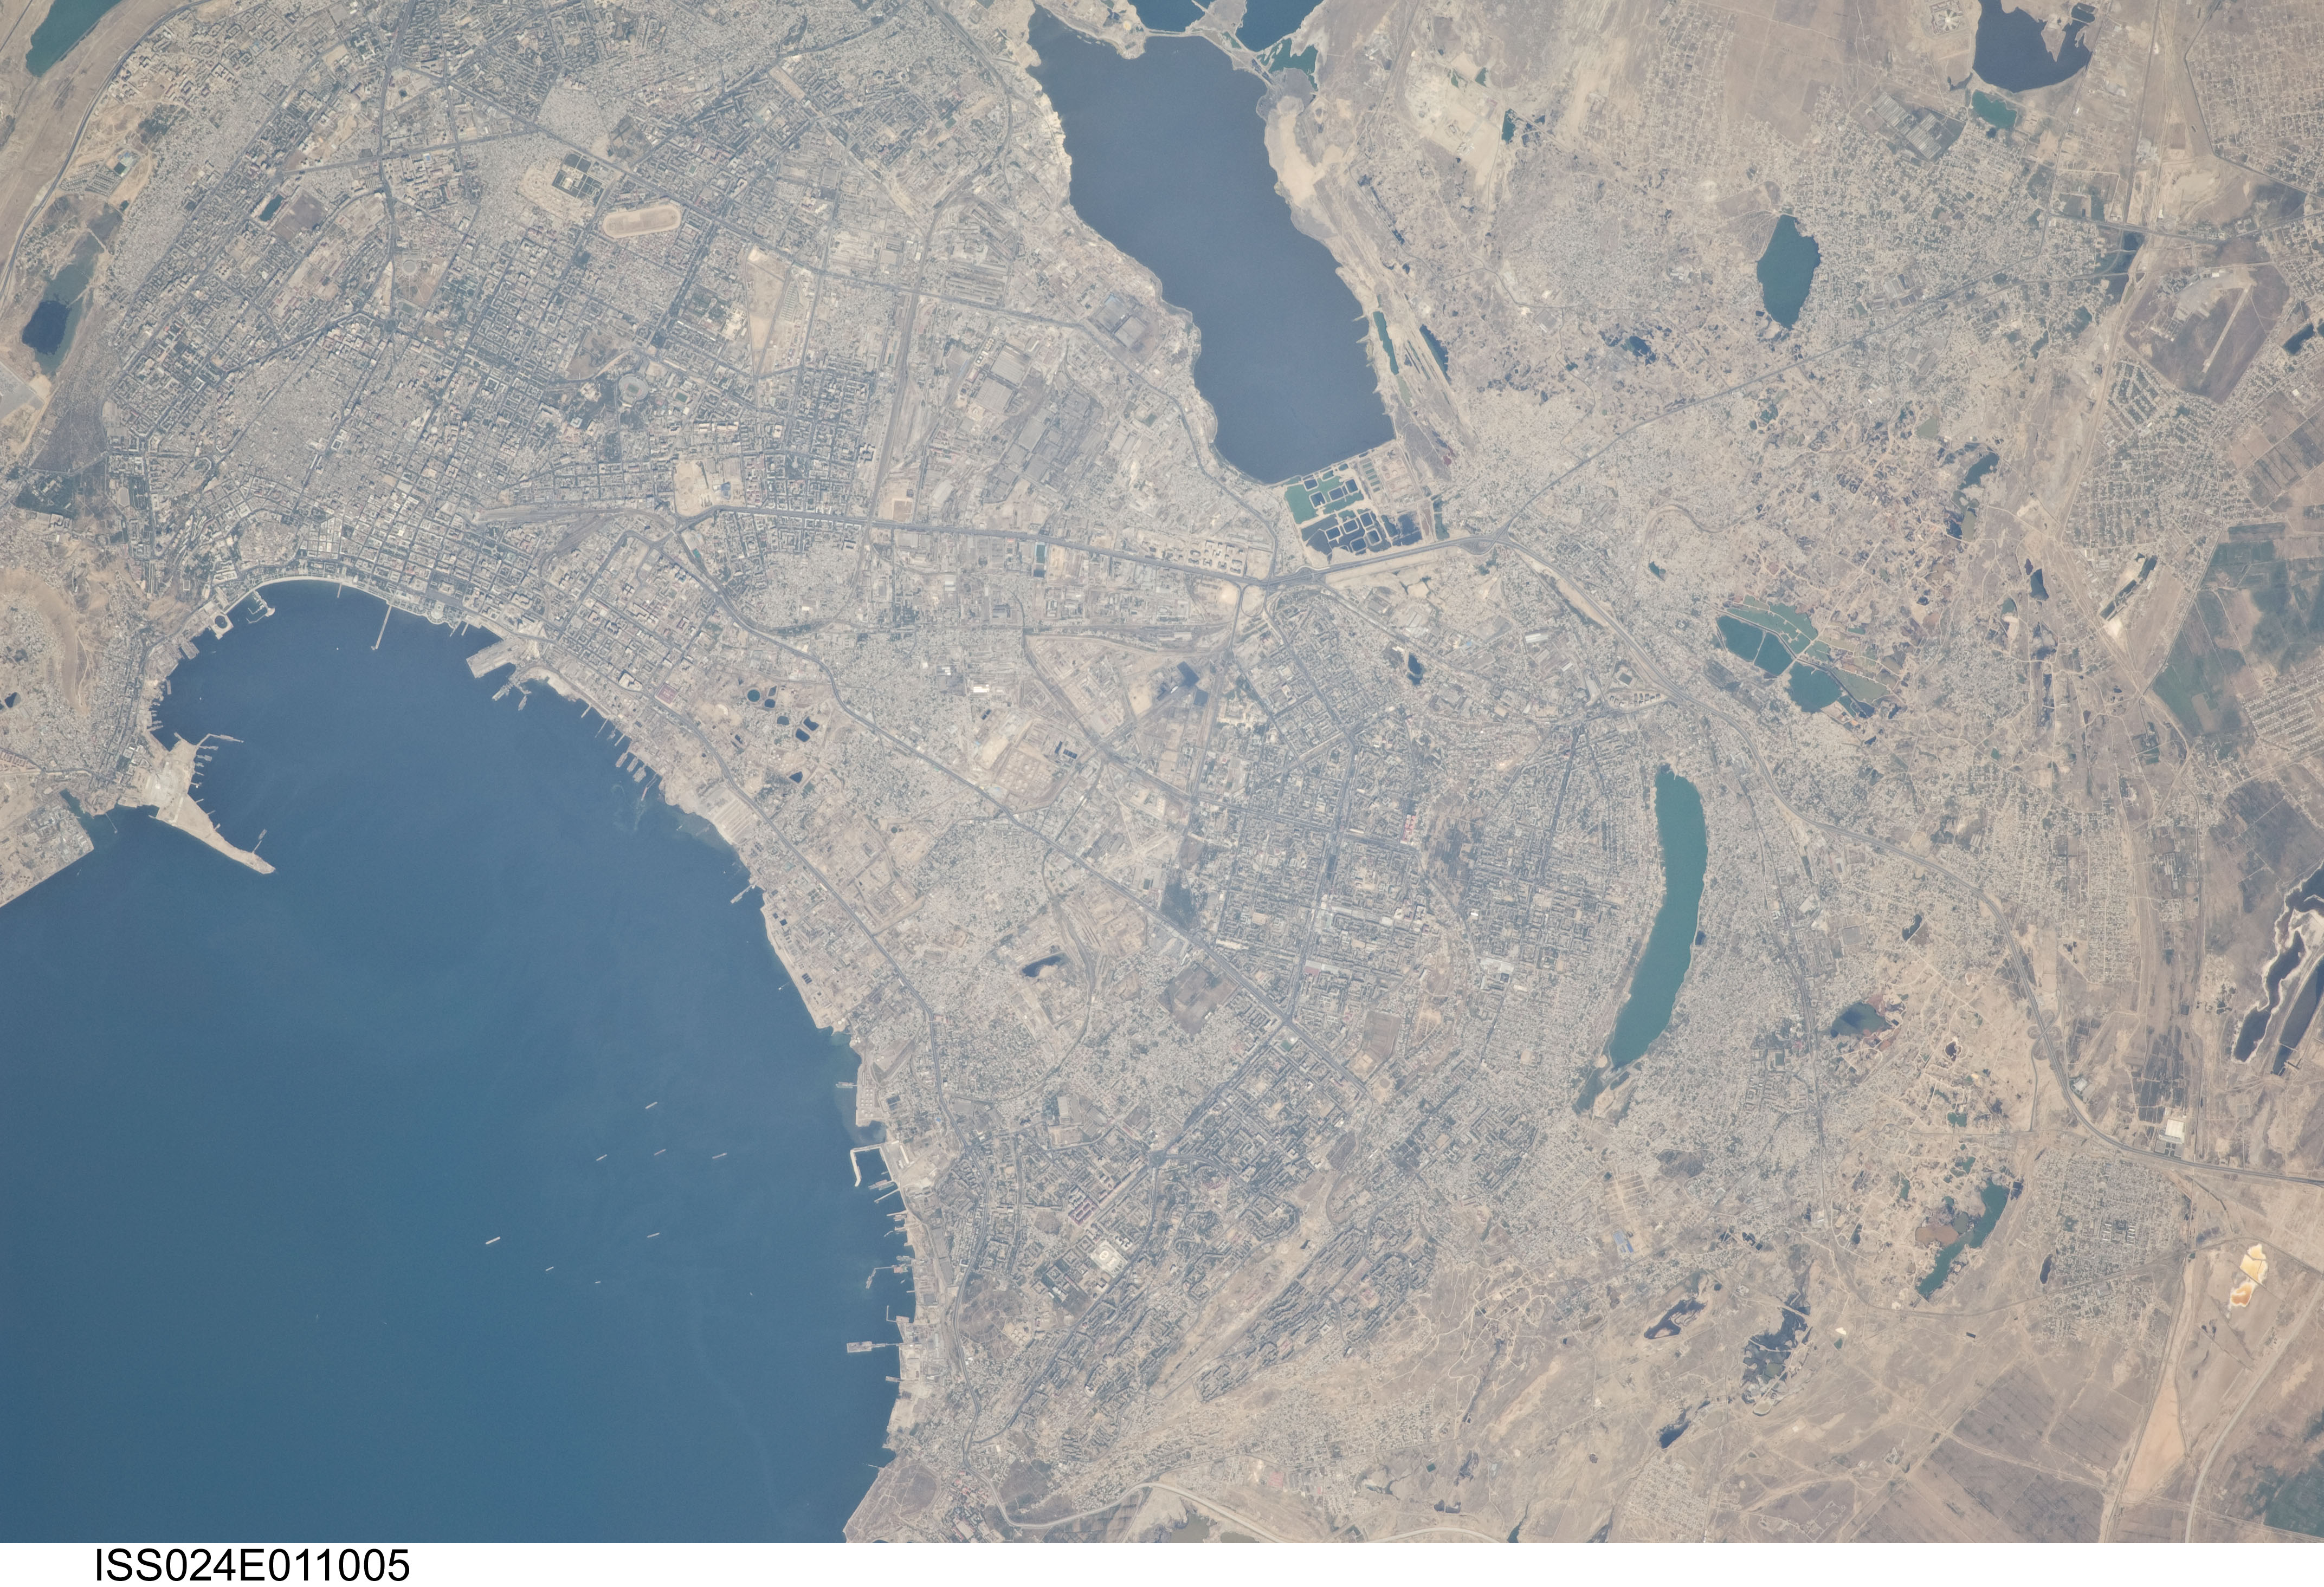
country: AZERBAIJAN
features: BAKU, LAKES, URBAN AREAS, HILLS, HARBOR FACILITIES, PLANTS, ROADS
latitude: 40.4
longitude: 49.9
